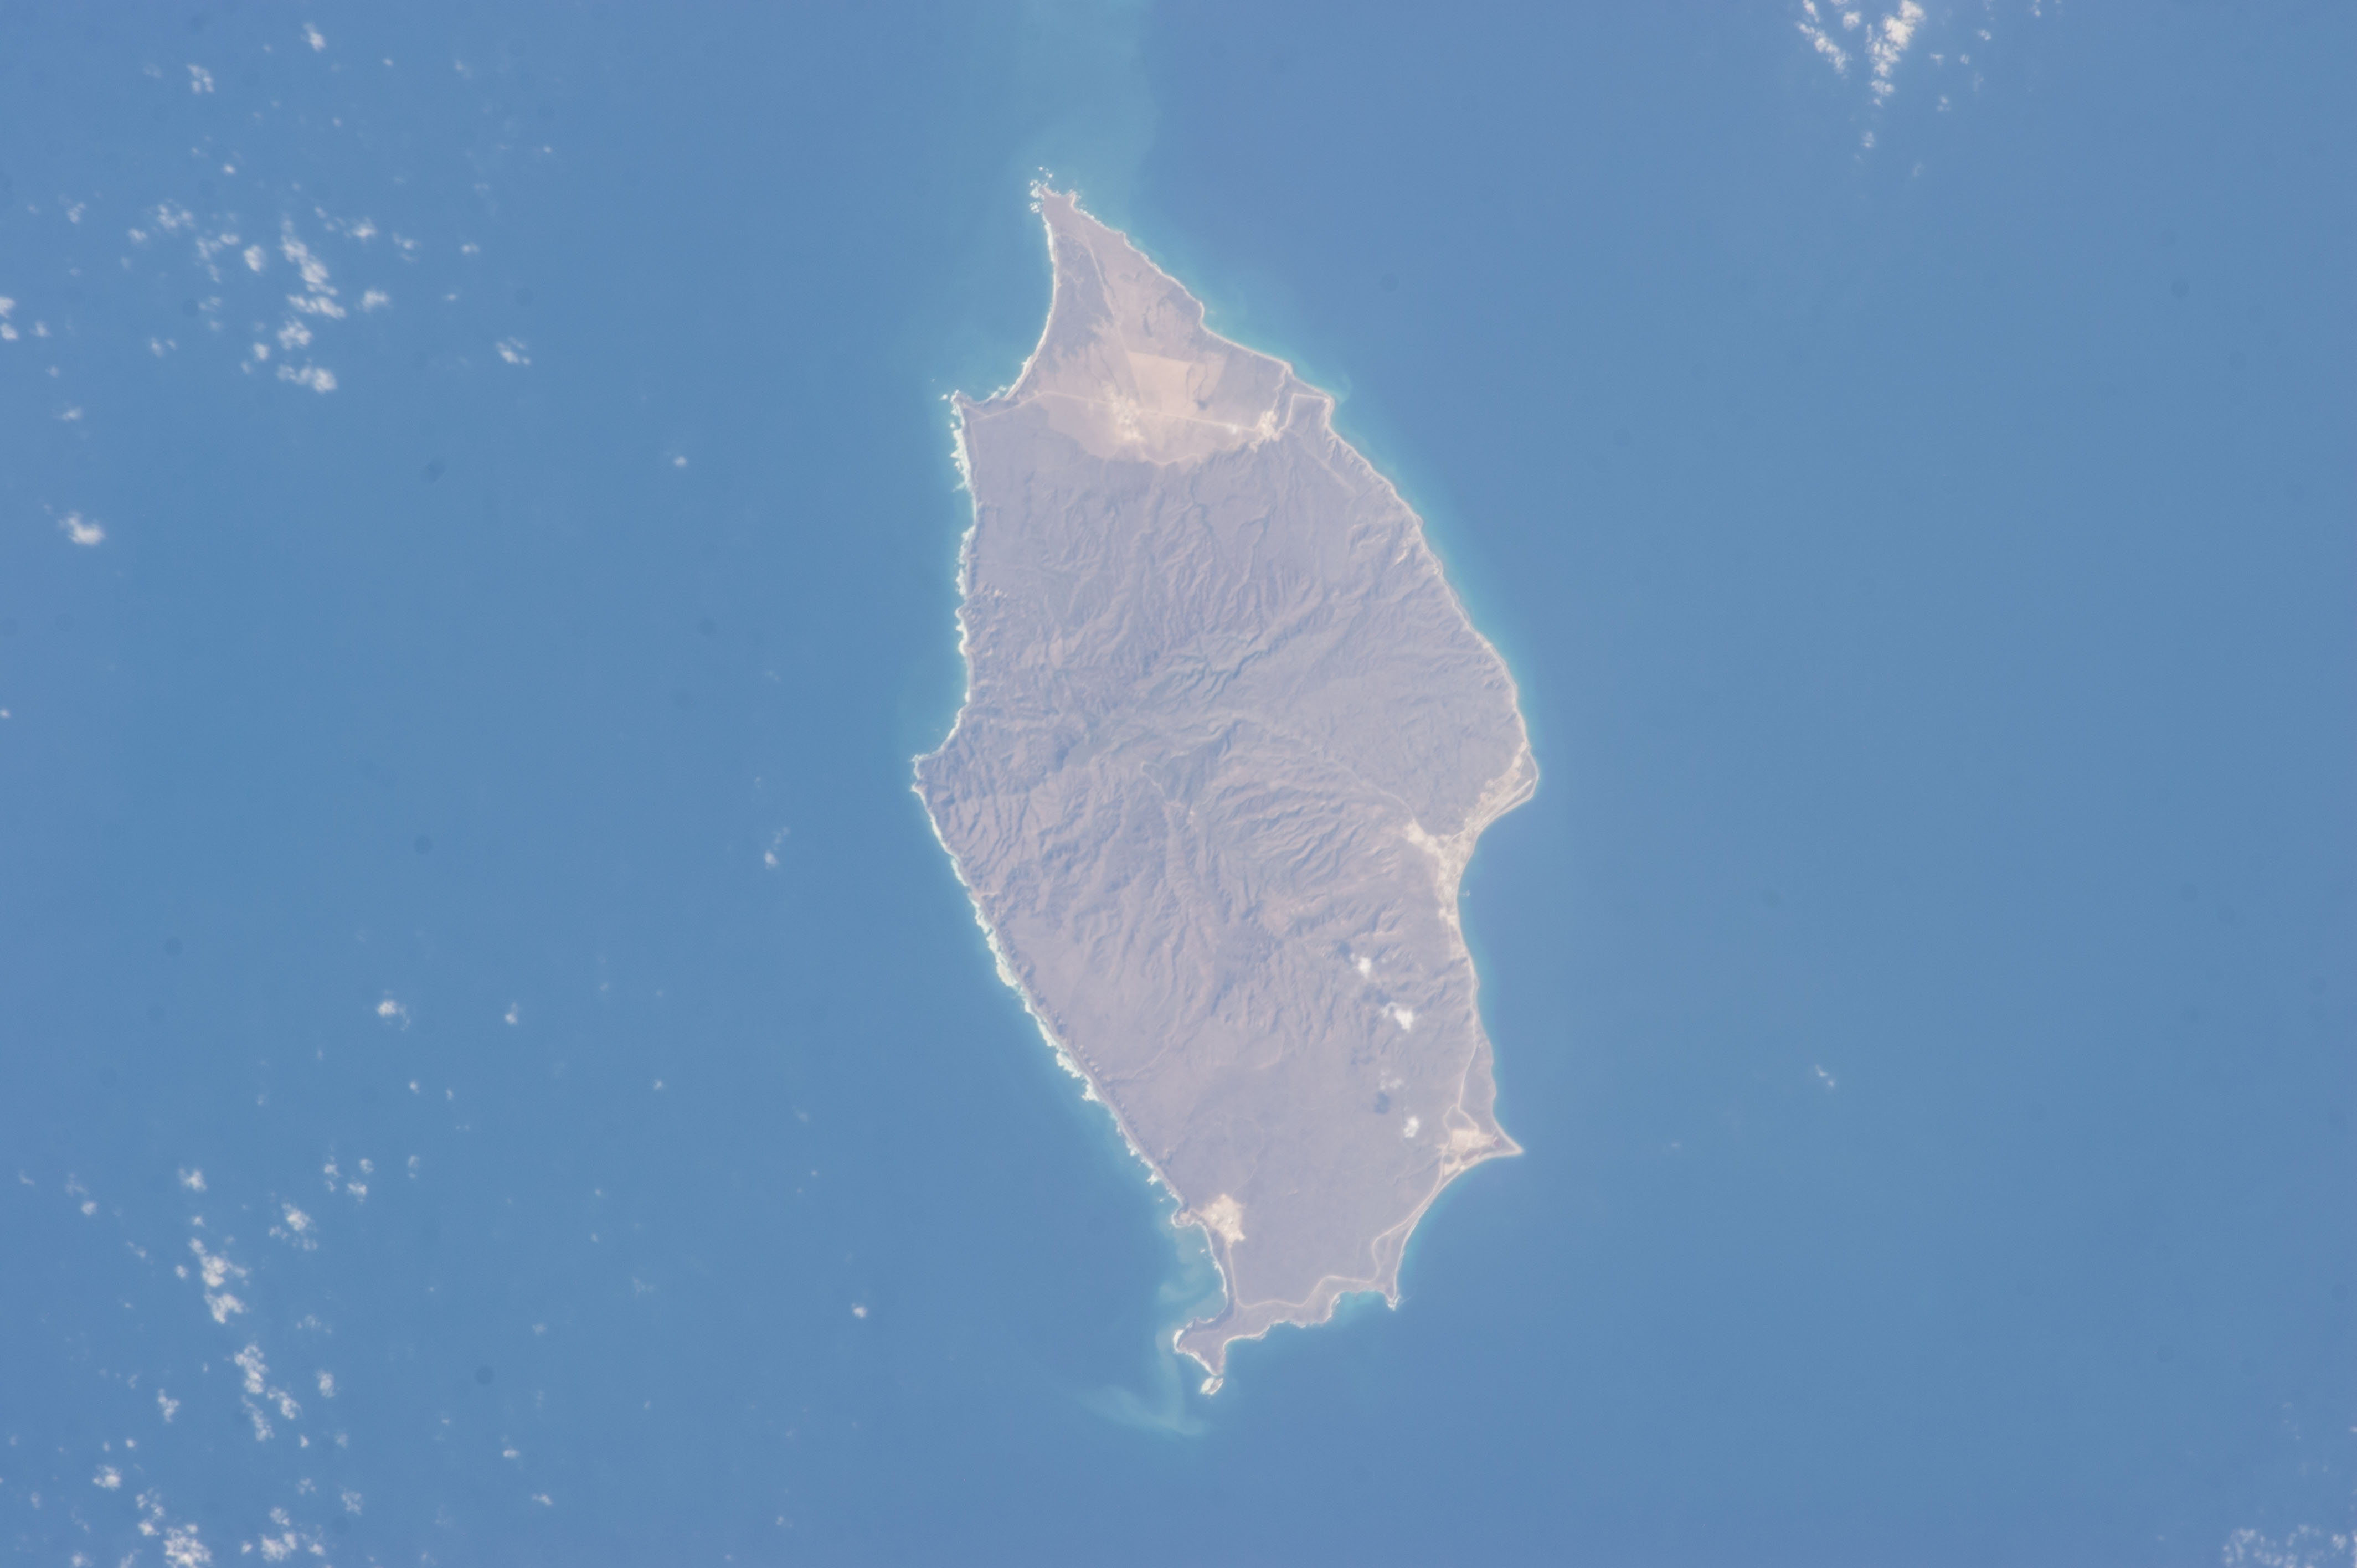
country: MEXICO
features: MARIA MADRE ISLAND, PACIFIC OCEAN
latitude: 21.6
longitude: -106.6
